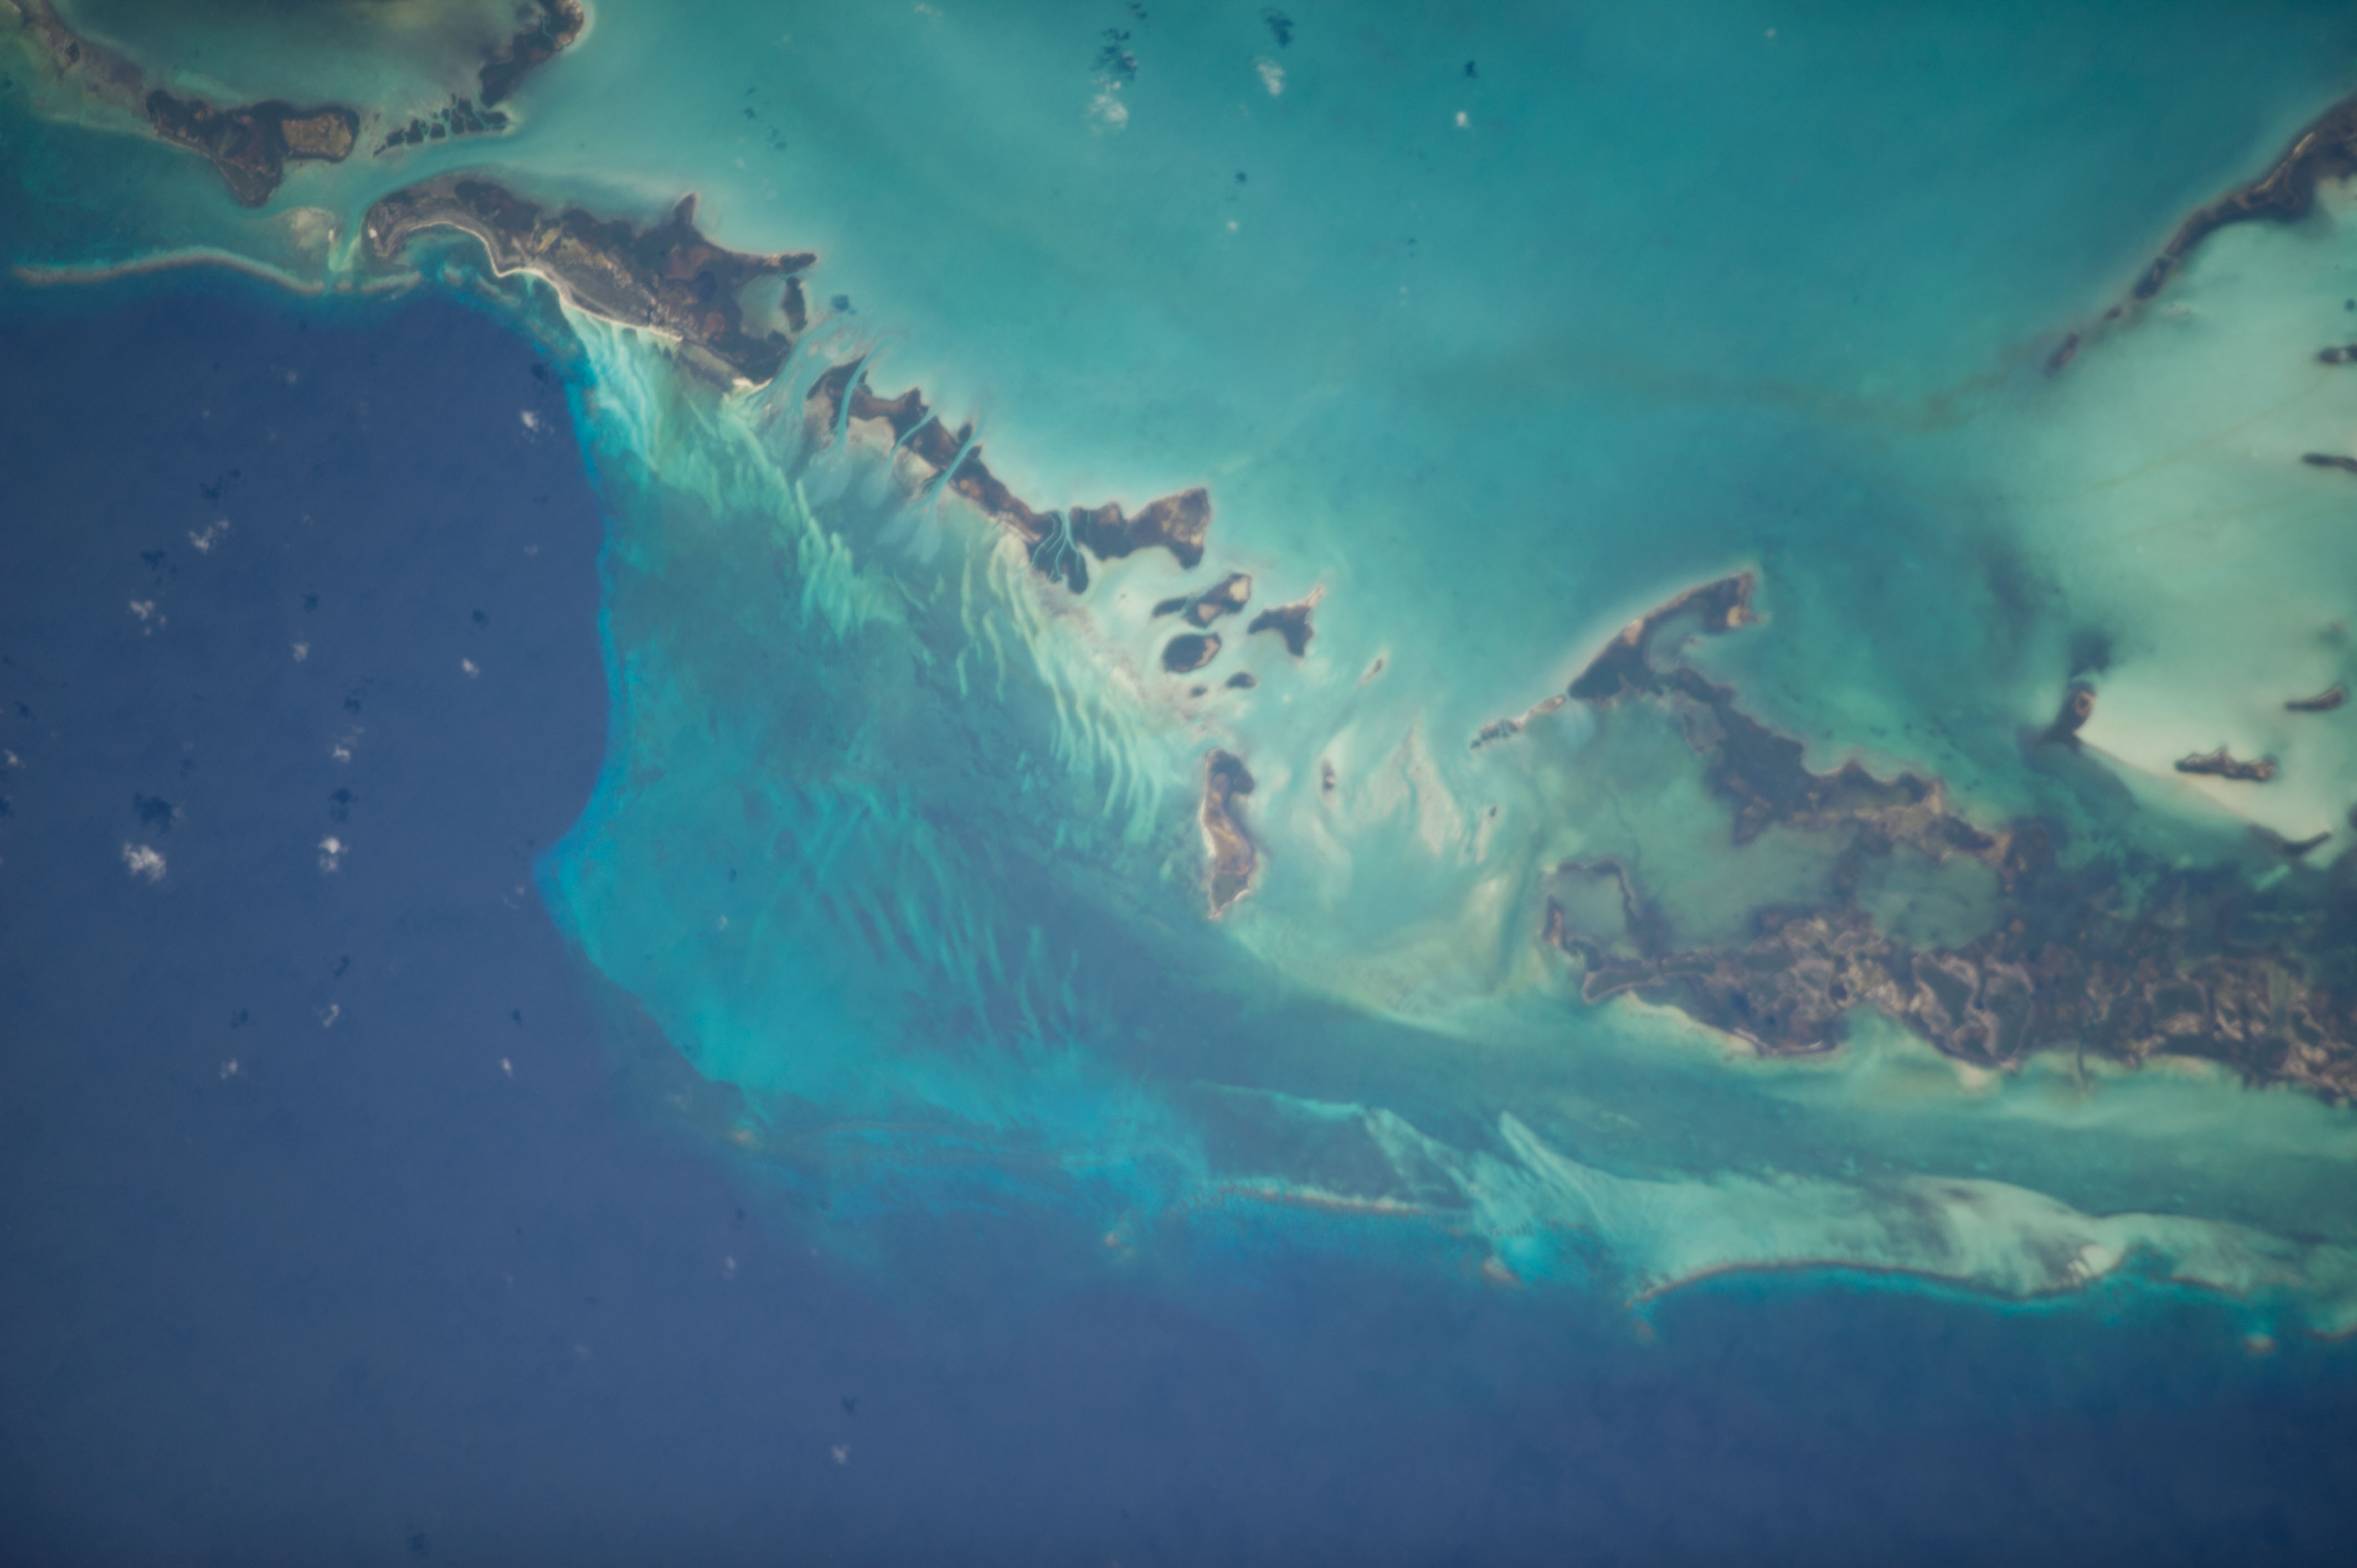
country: CUBA
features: BOCA DE ALONSO CAYS, REEFS, CANTILES CAY
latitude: 21.6
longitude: -82.3
